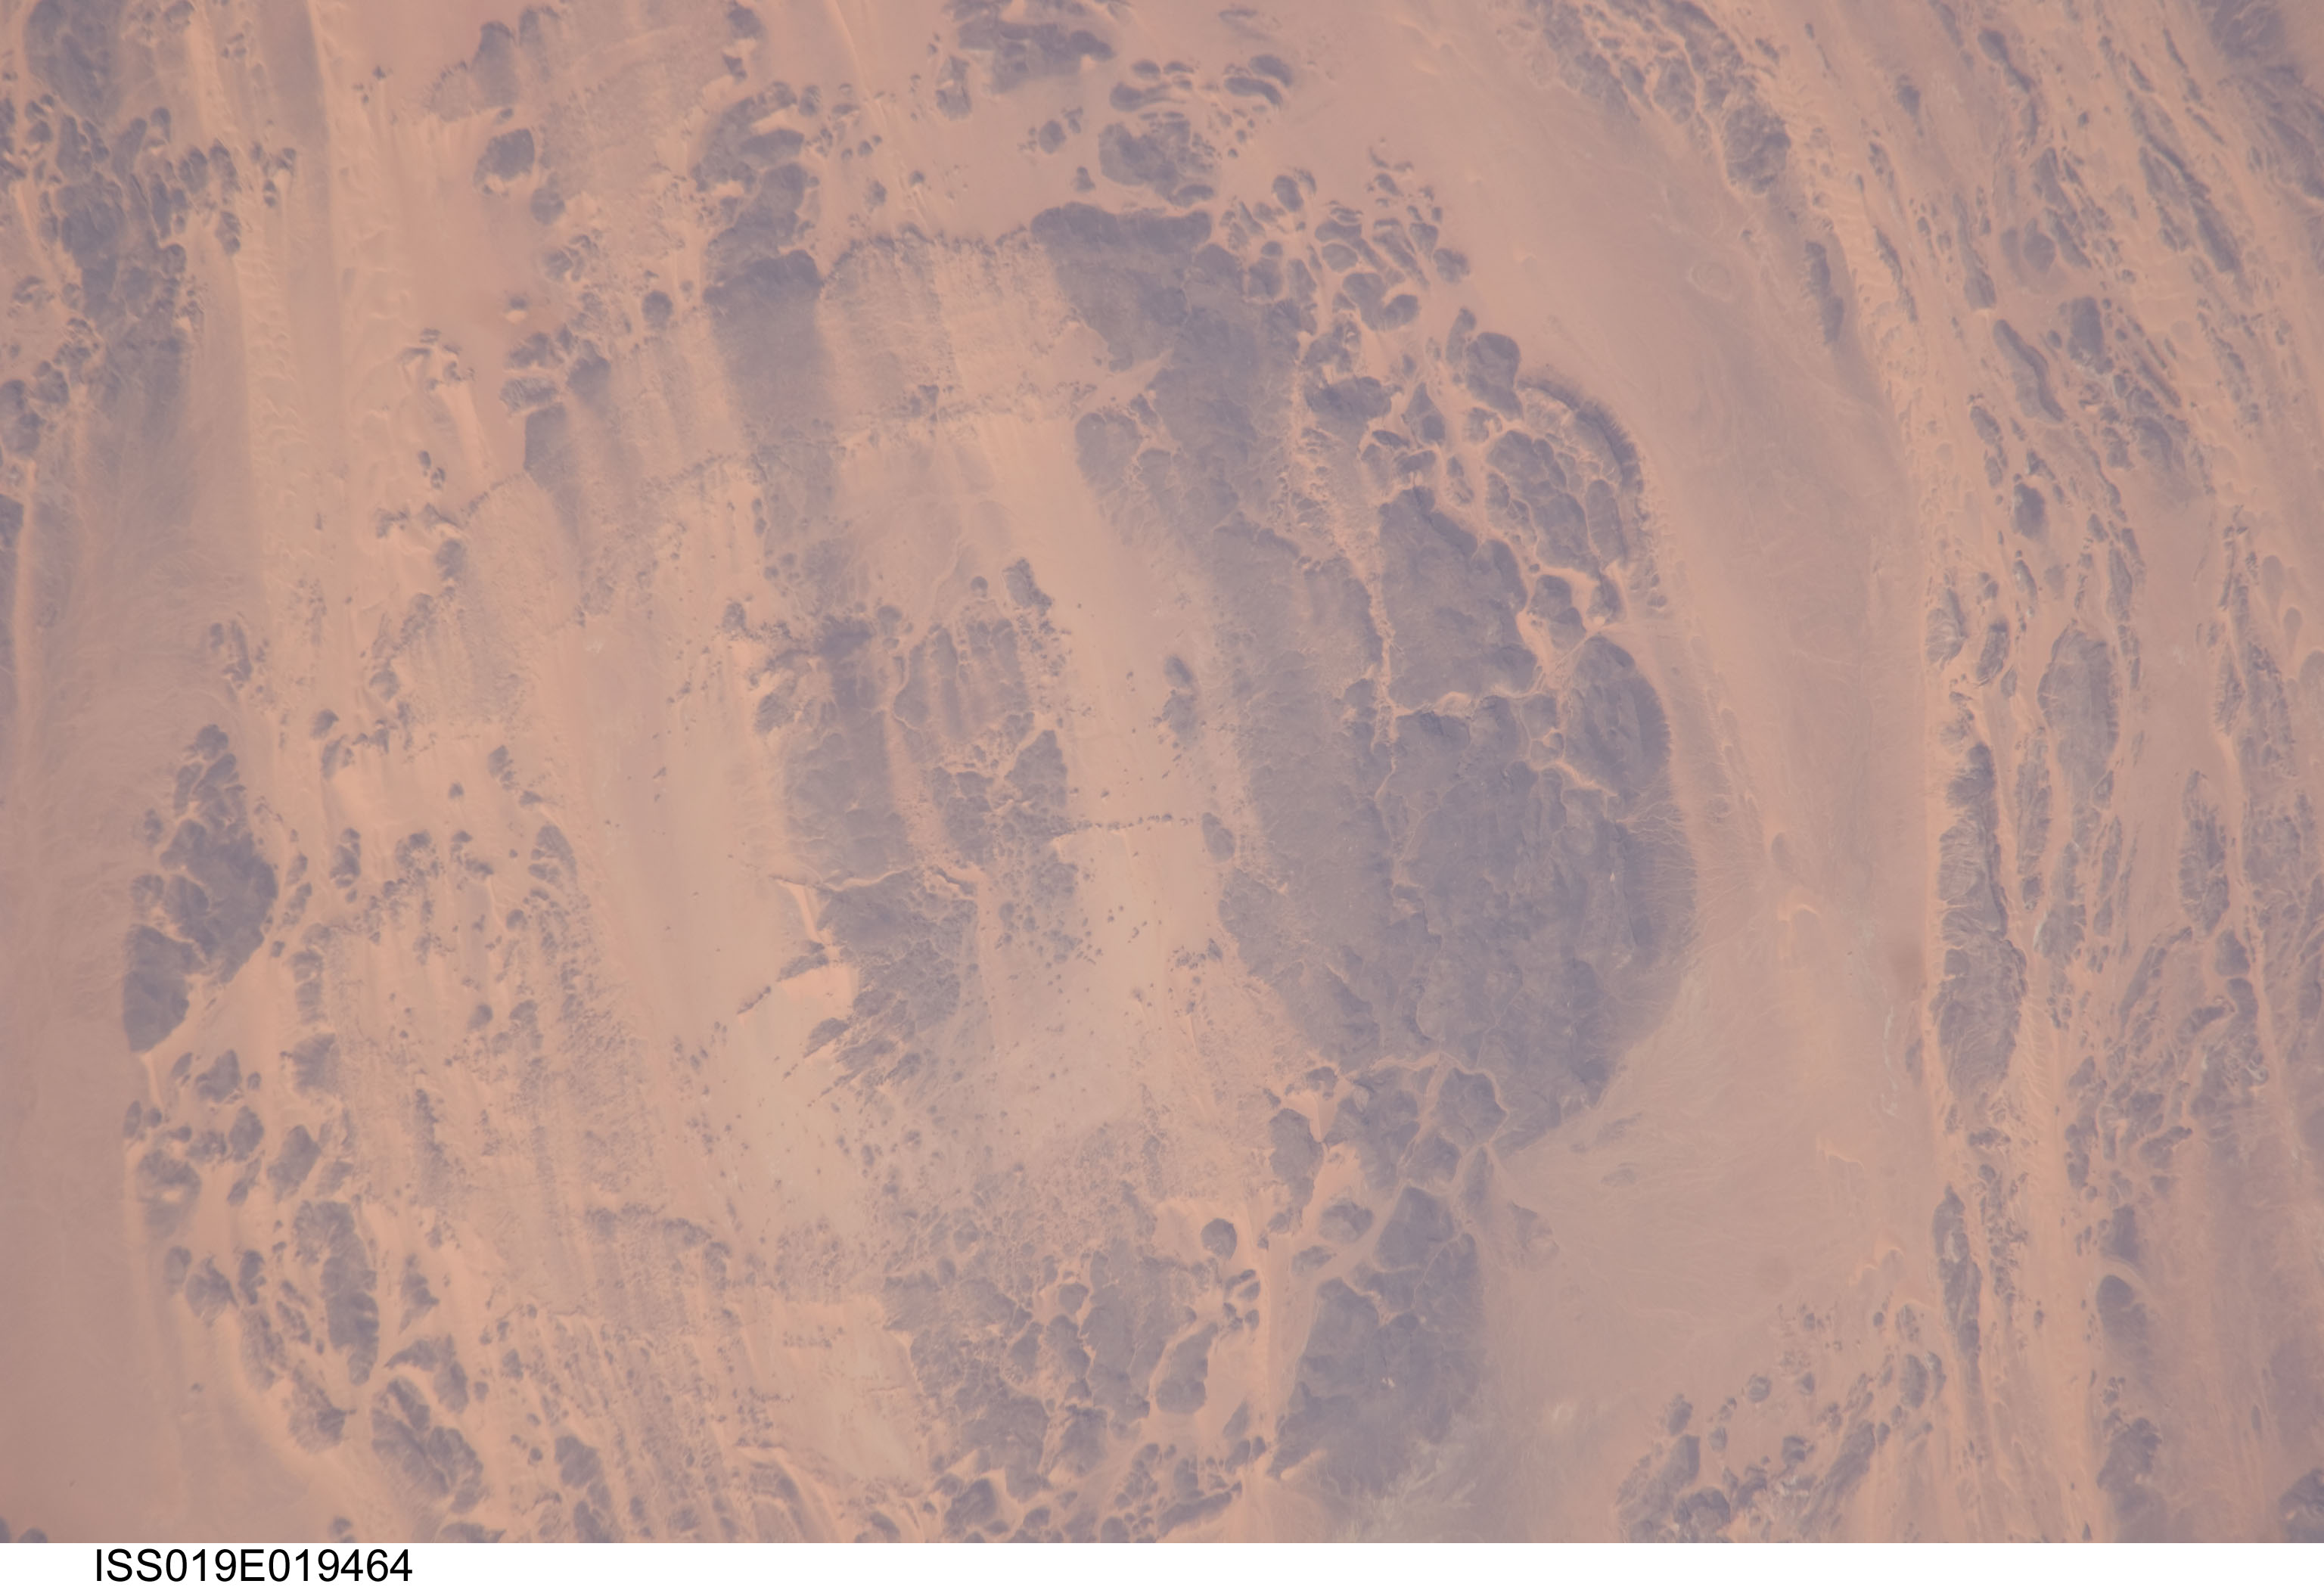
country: CHAD
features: AOROUNGA IMPACT CRATER, SAND STREAKS
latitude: 19.1
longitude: 19.3
